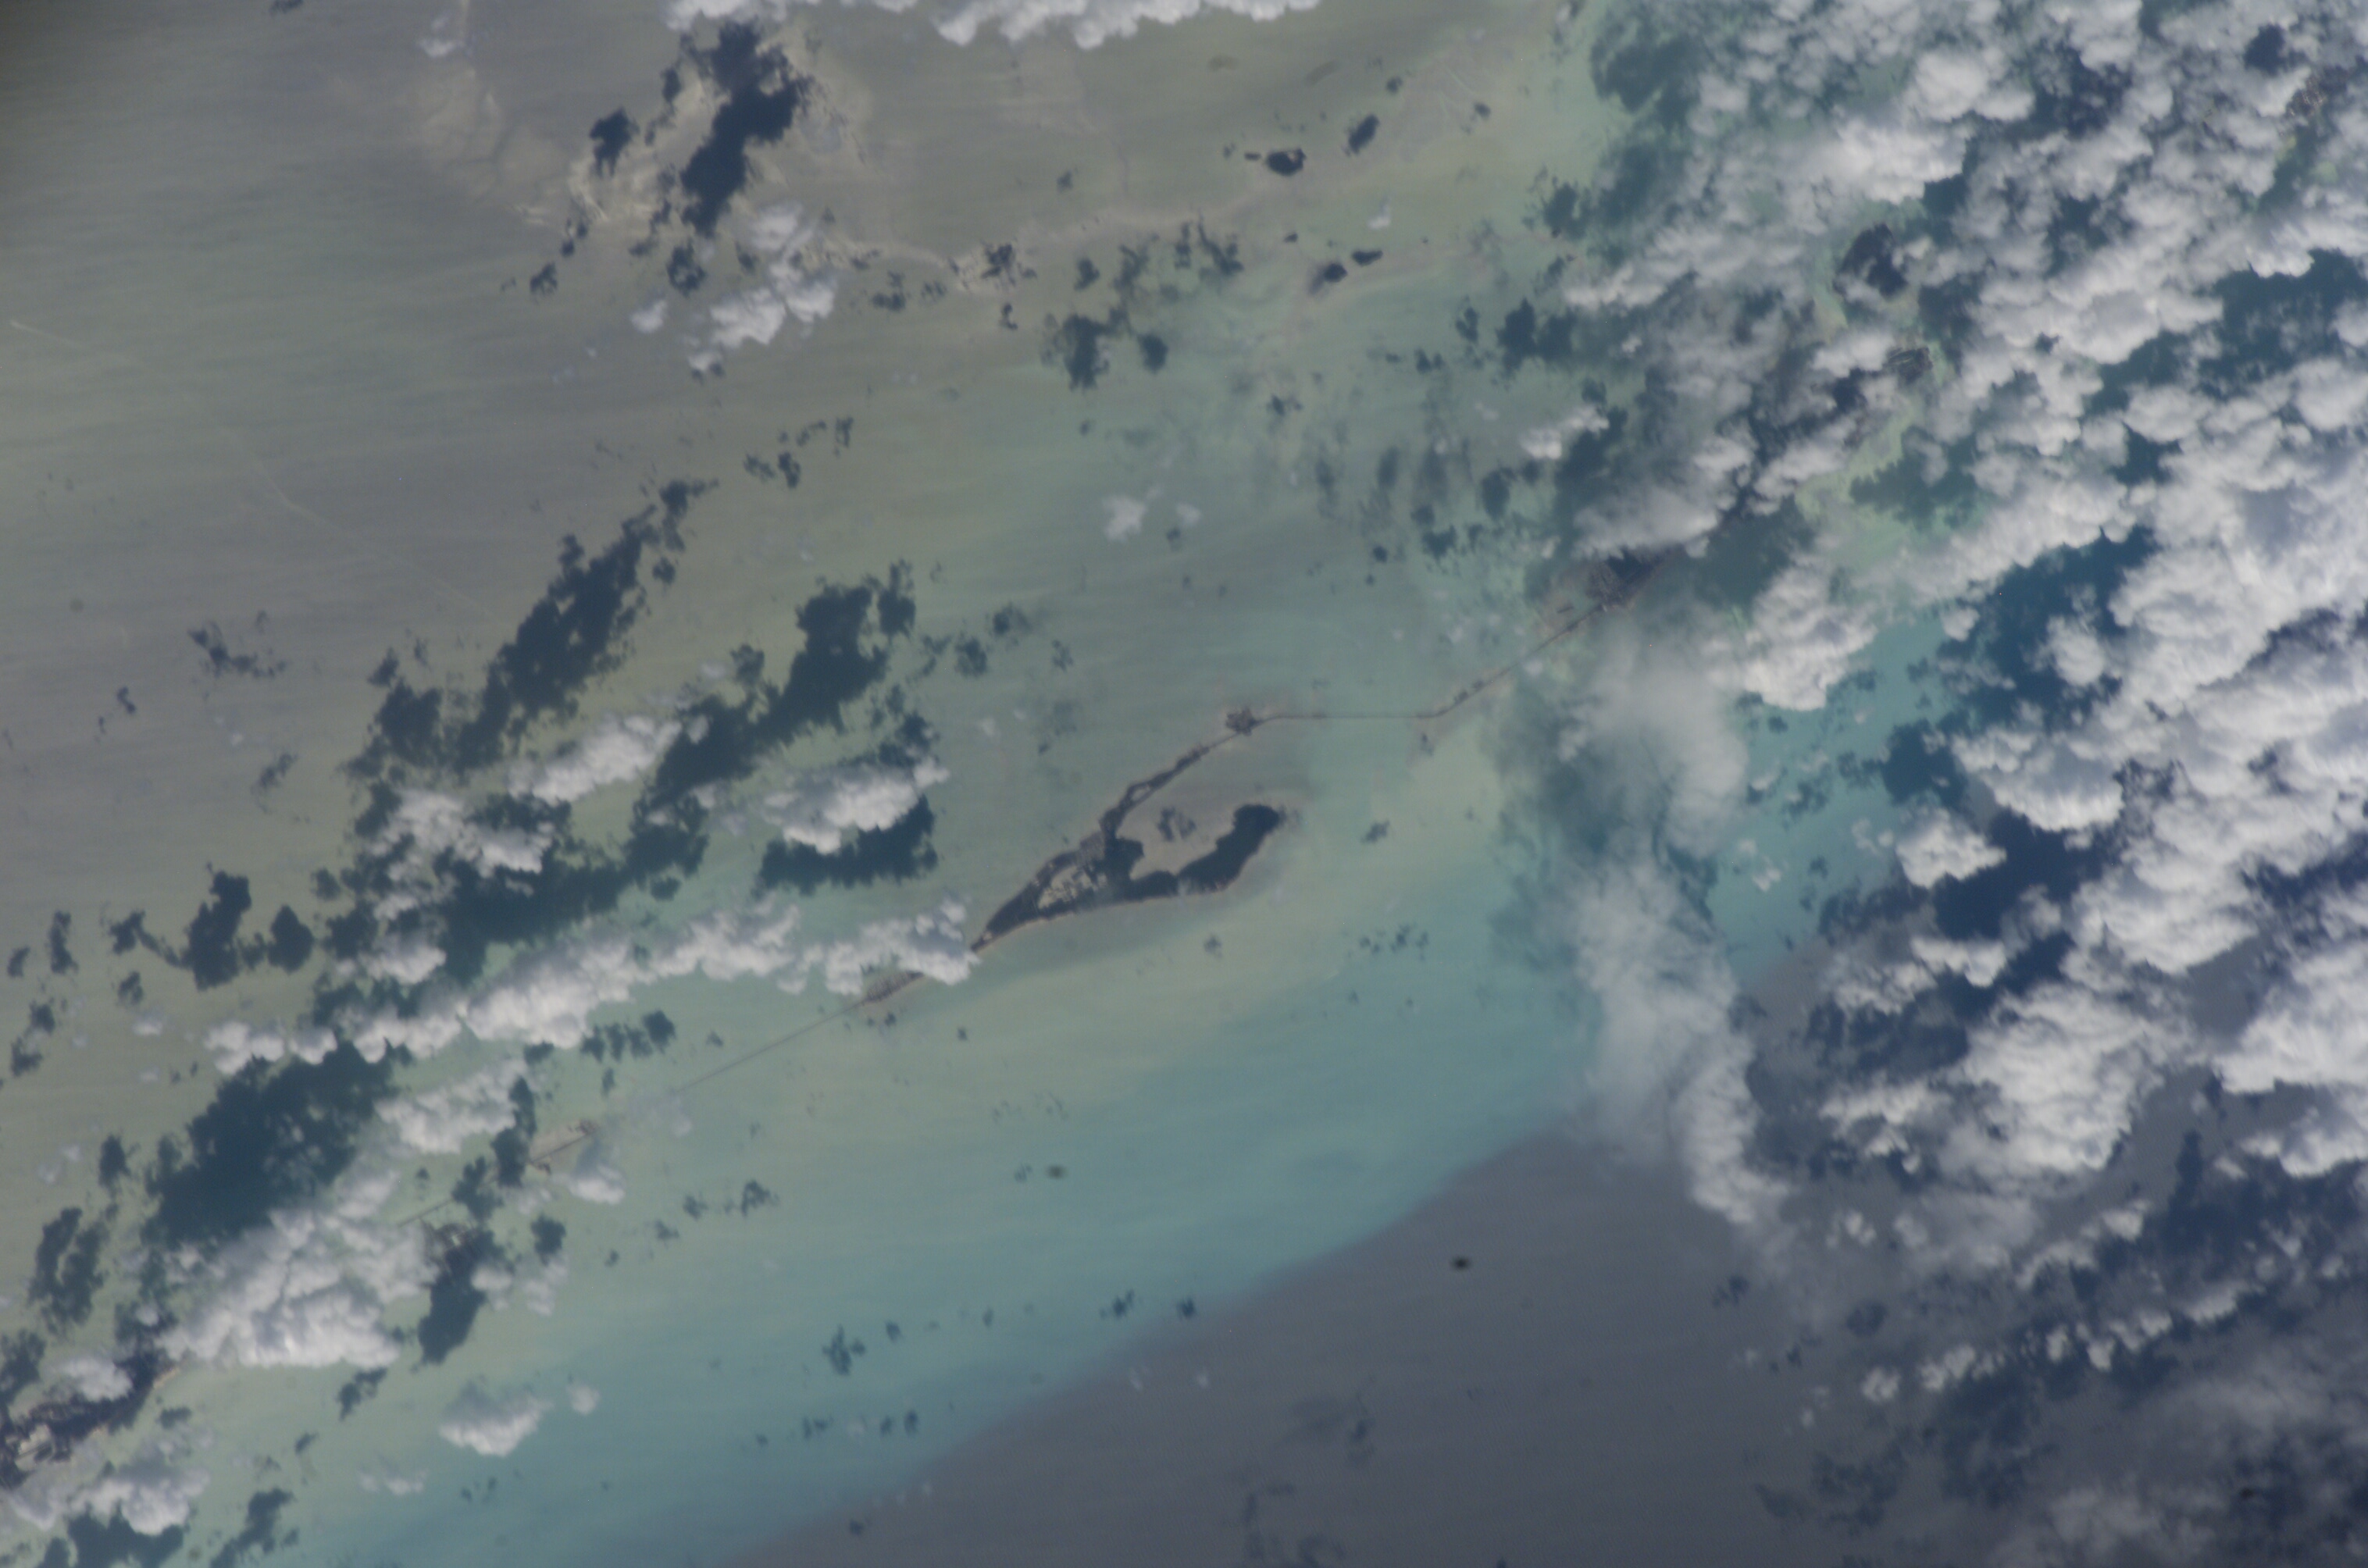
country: USA-FLORIDA
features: LONG KEY, LAYTON, CHANNEL FIVE
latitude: 24.8
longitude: -80.8
